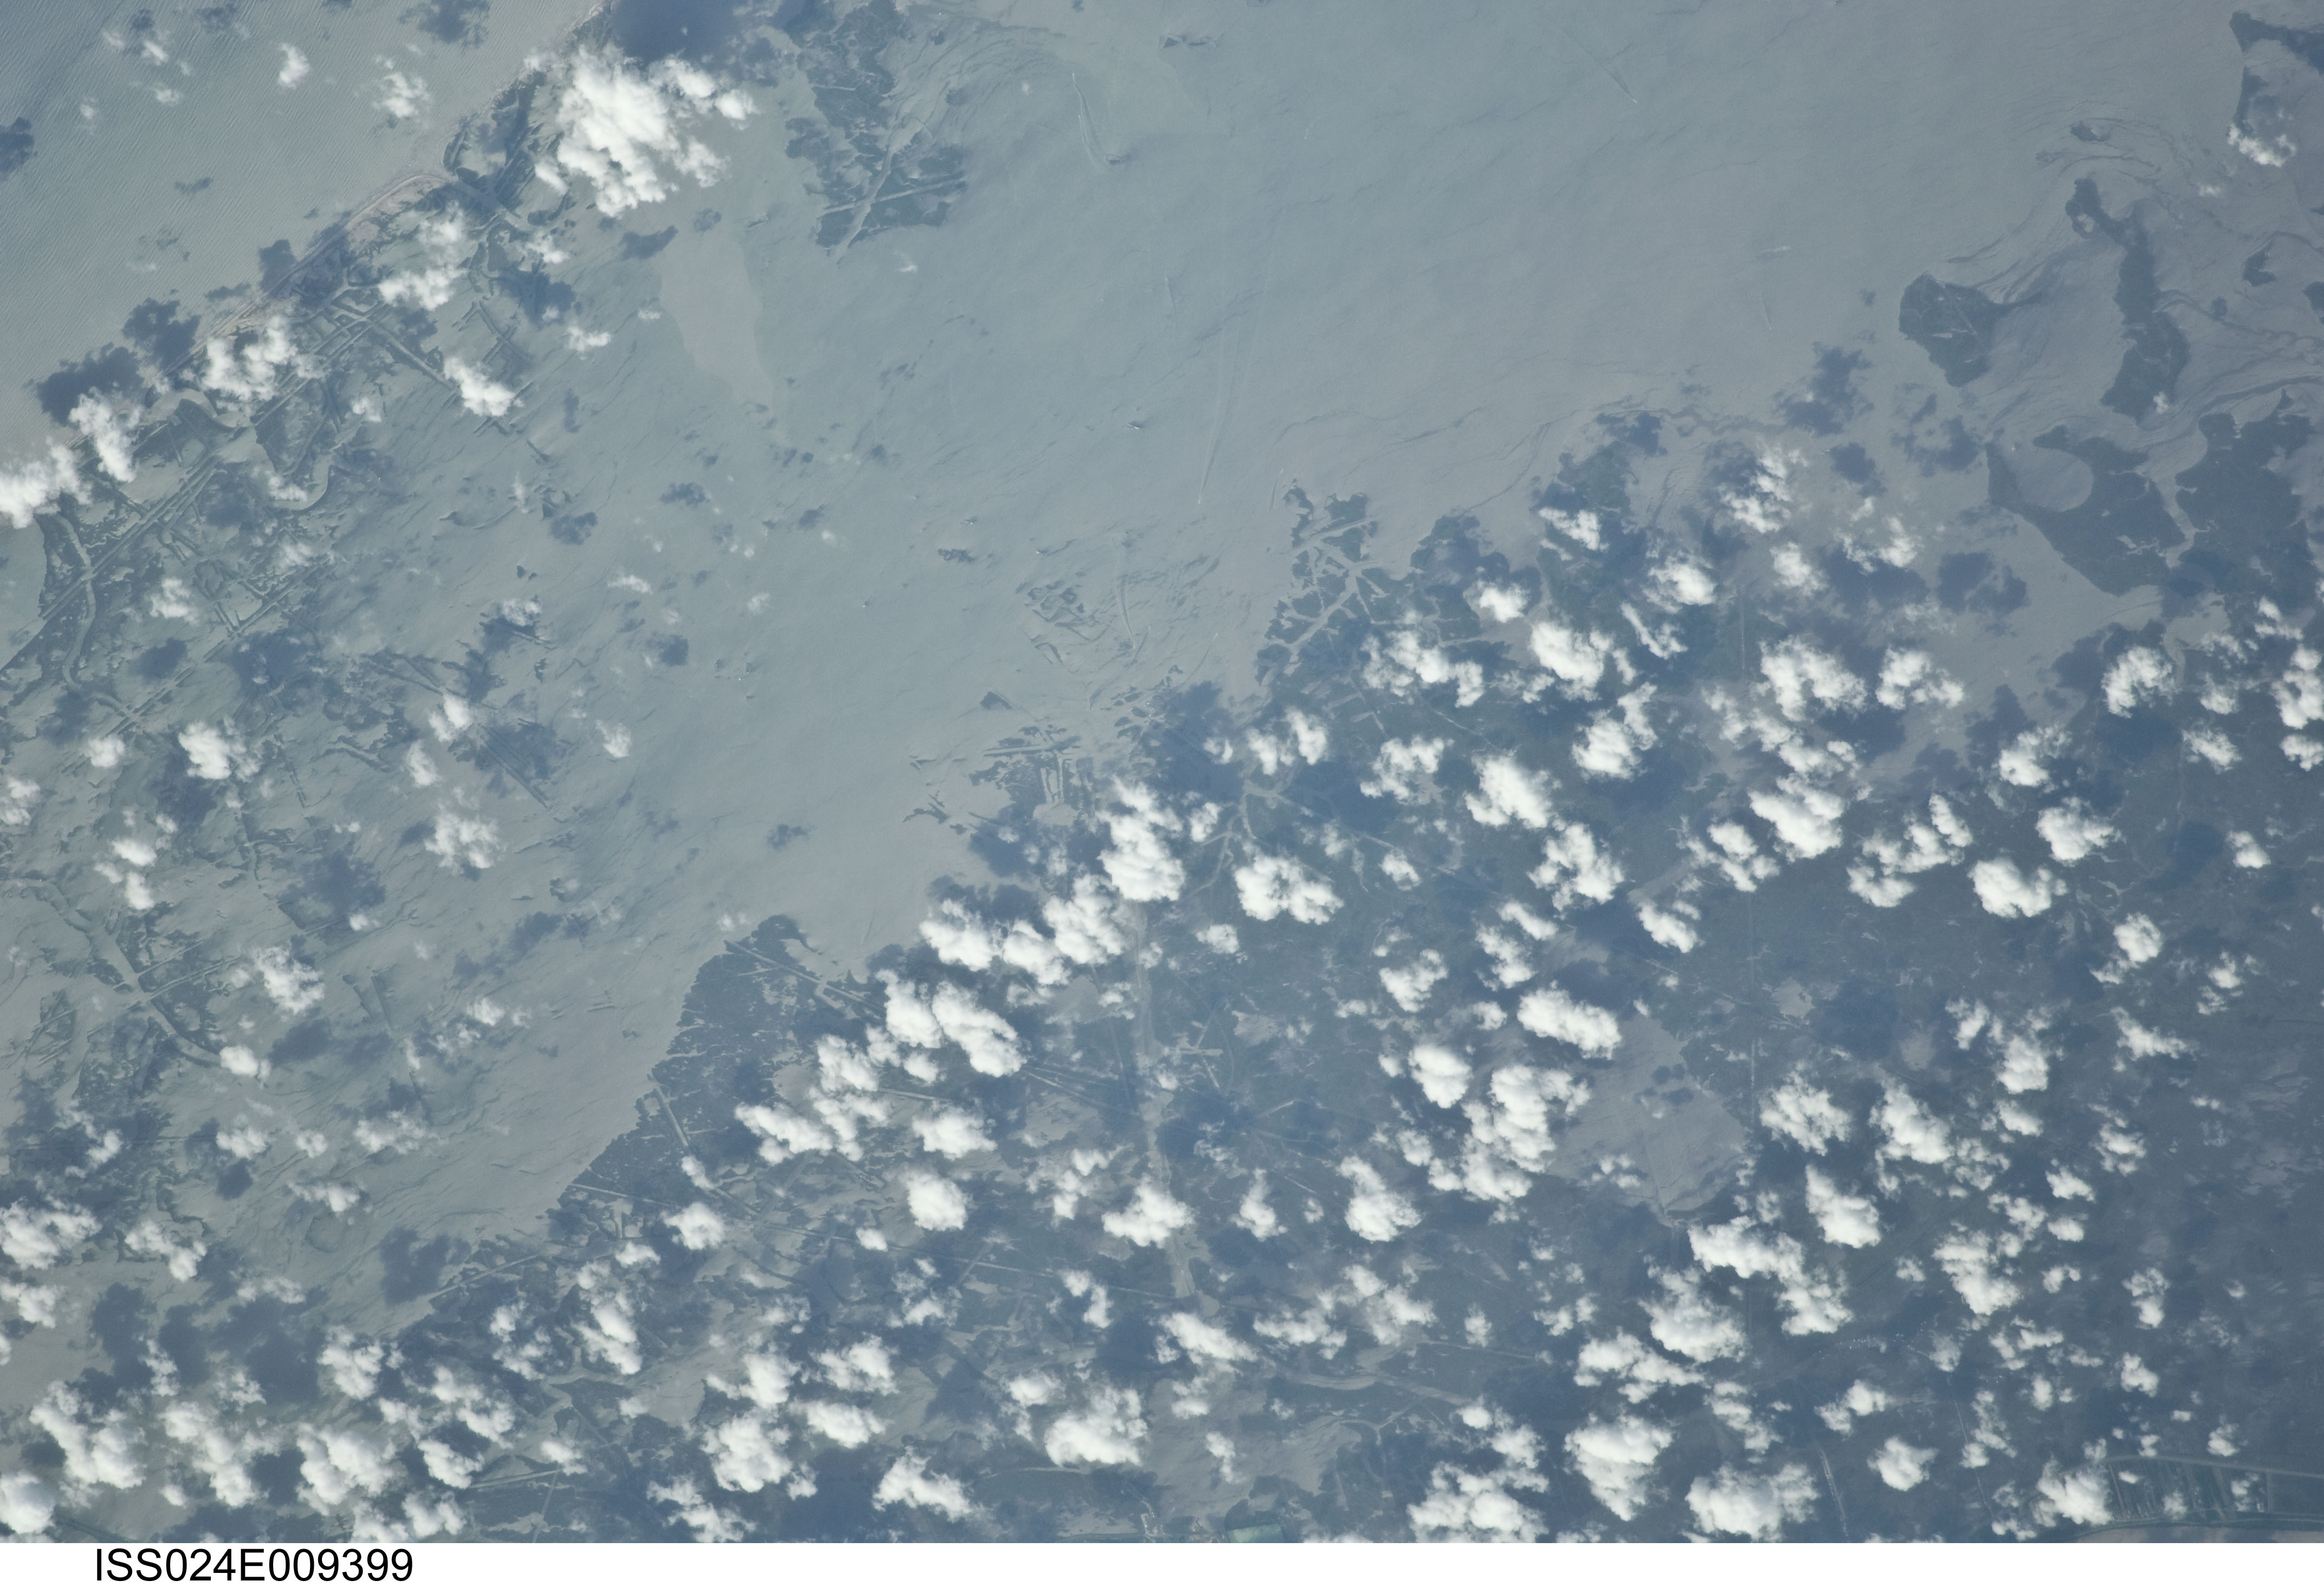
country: USA-LOUISIANA
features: MARSH, EASTERN BARATARIA BAY, LAKE GRANDE ECAILLE, GLINT, CHANNELS, CANALS
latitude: 29.4
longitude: -89.8
